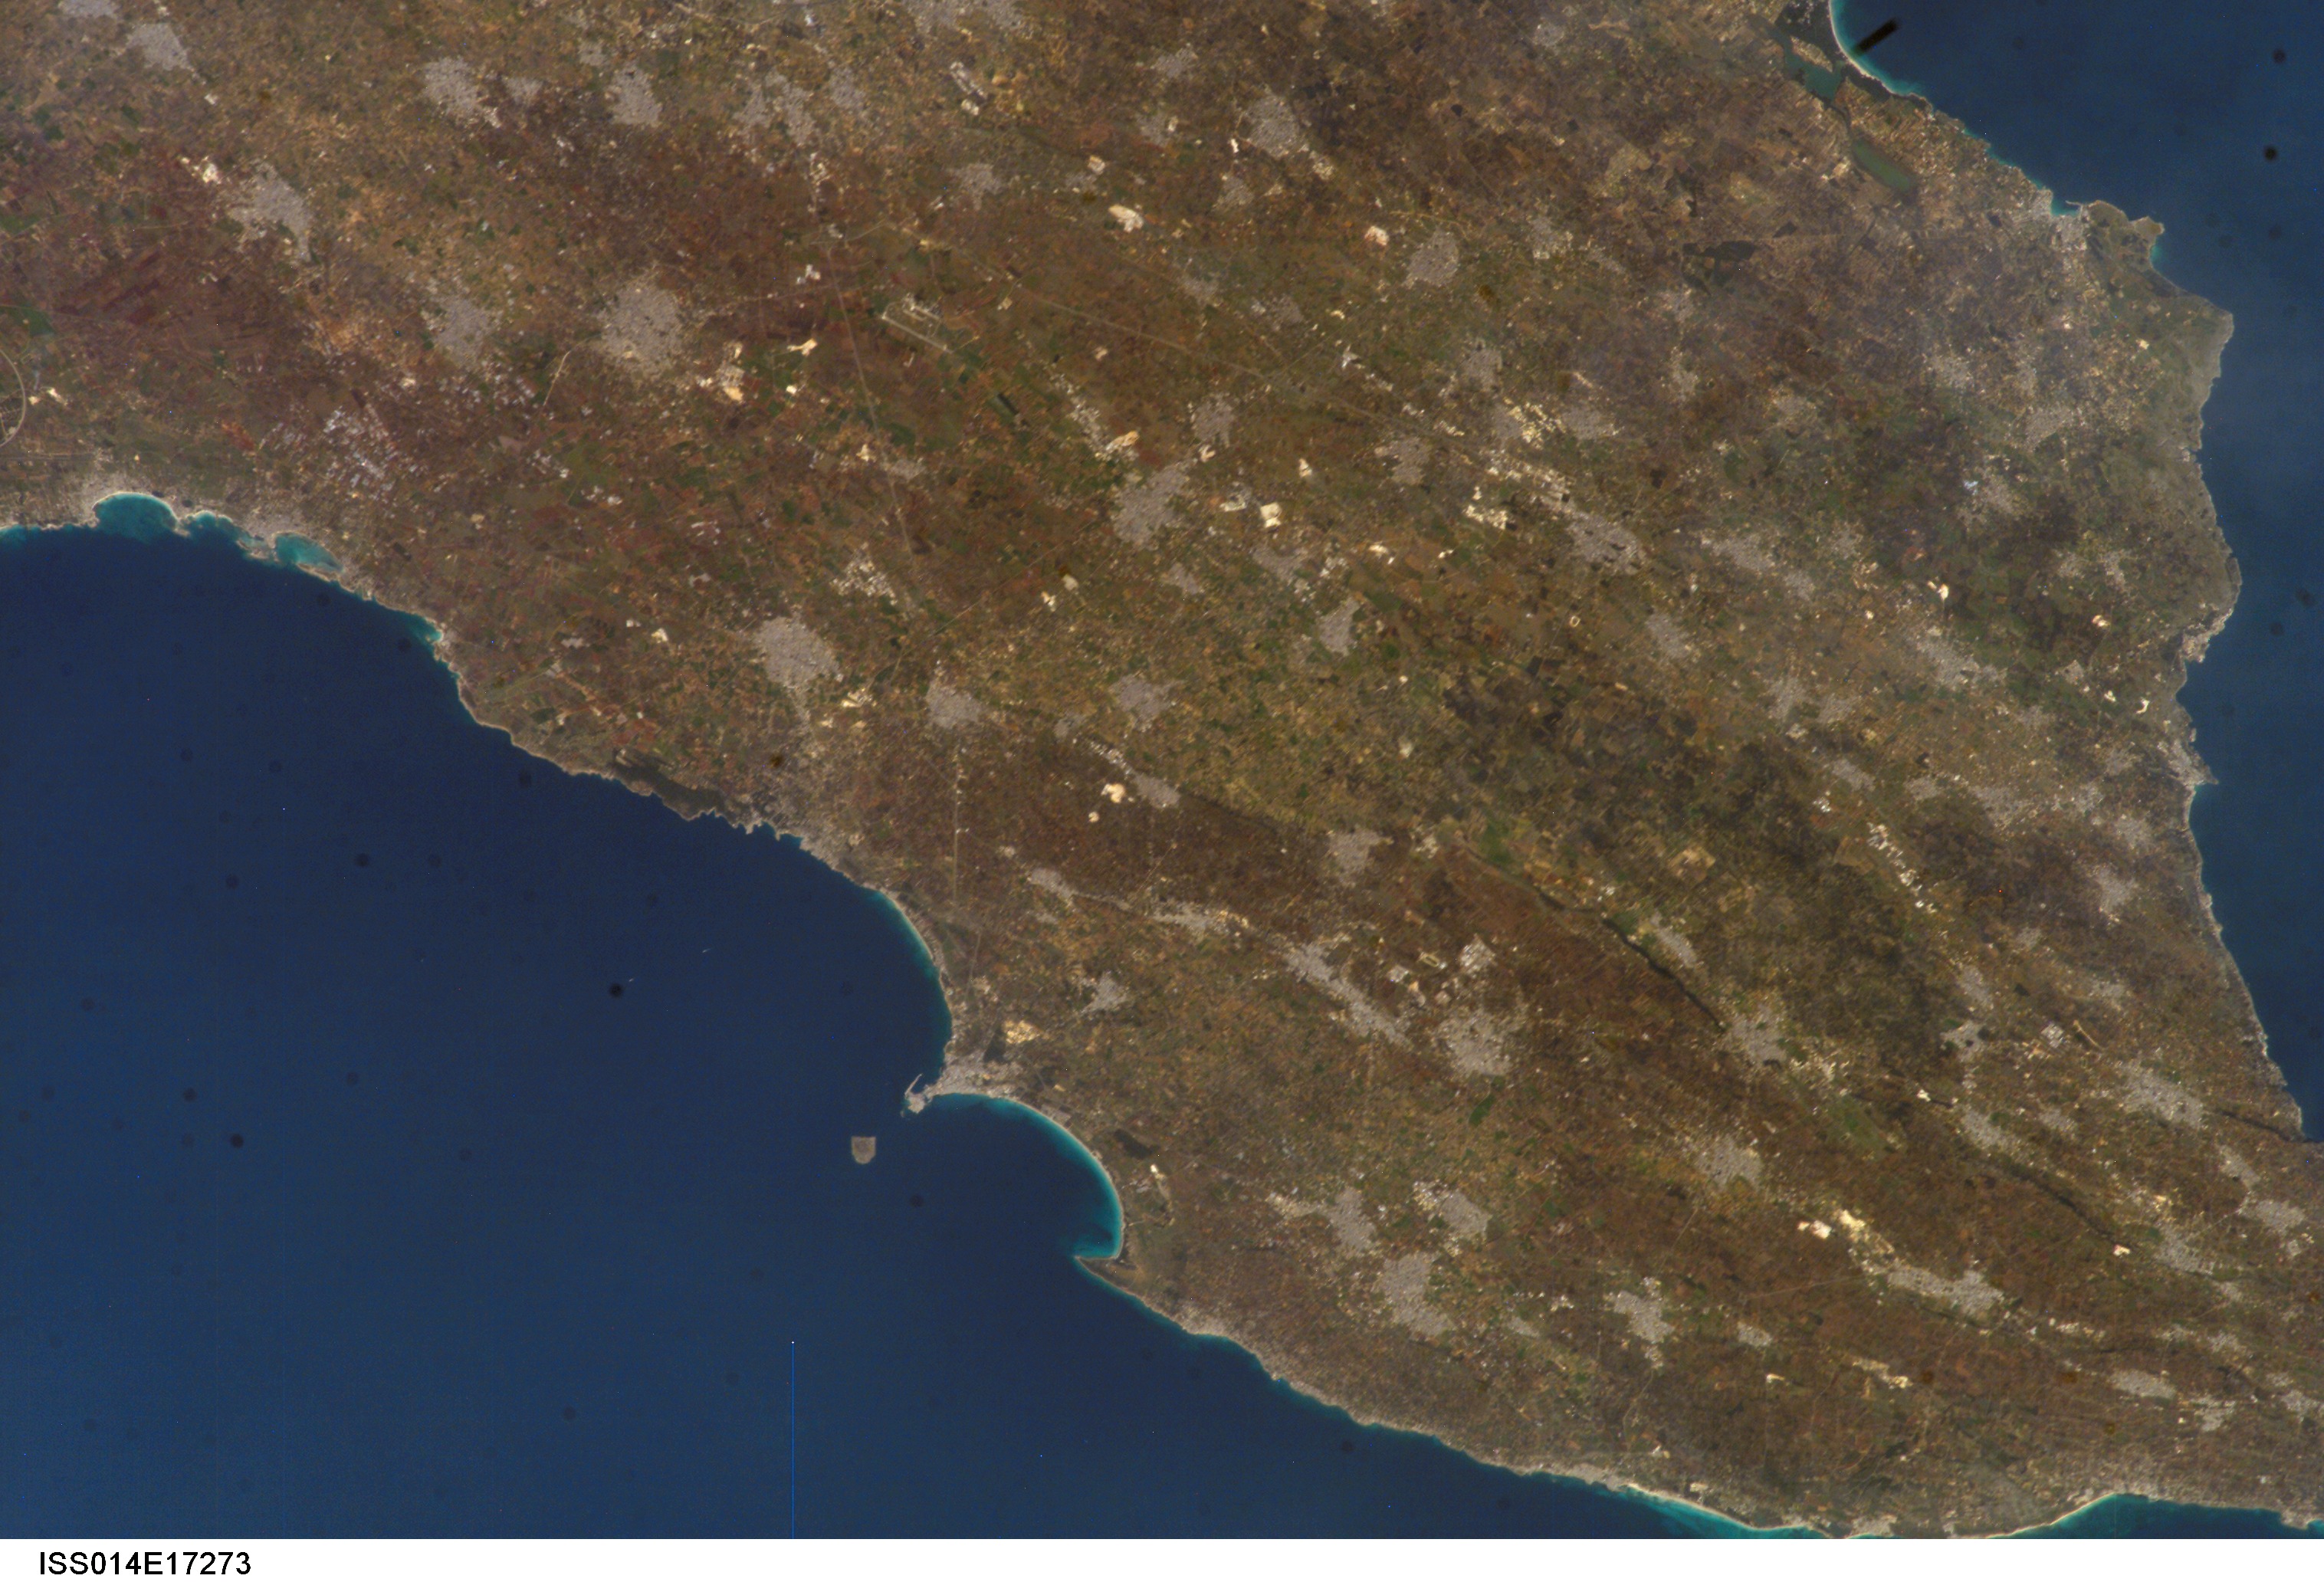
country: ITALY
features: NUMEROUS SMALL TOWNS, COAST
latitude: 40.0
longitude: 18.0
